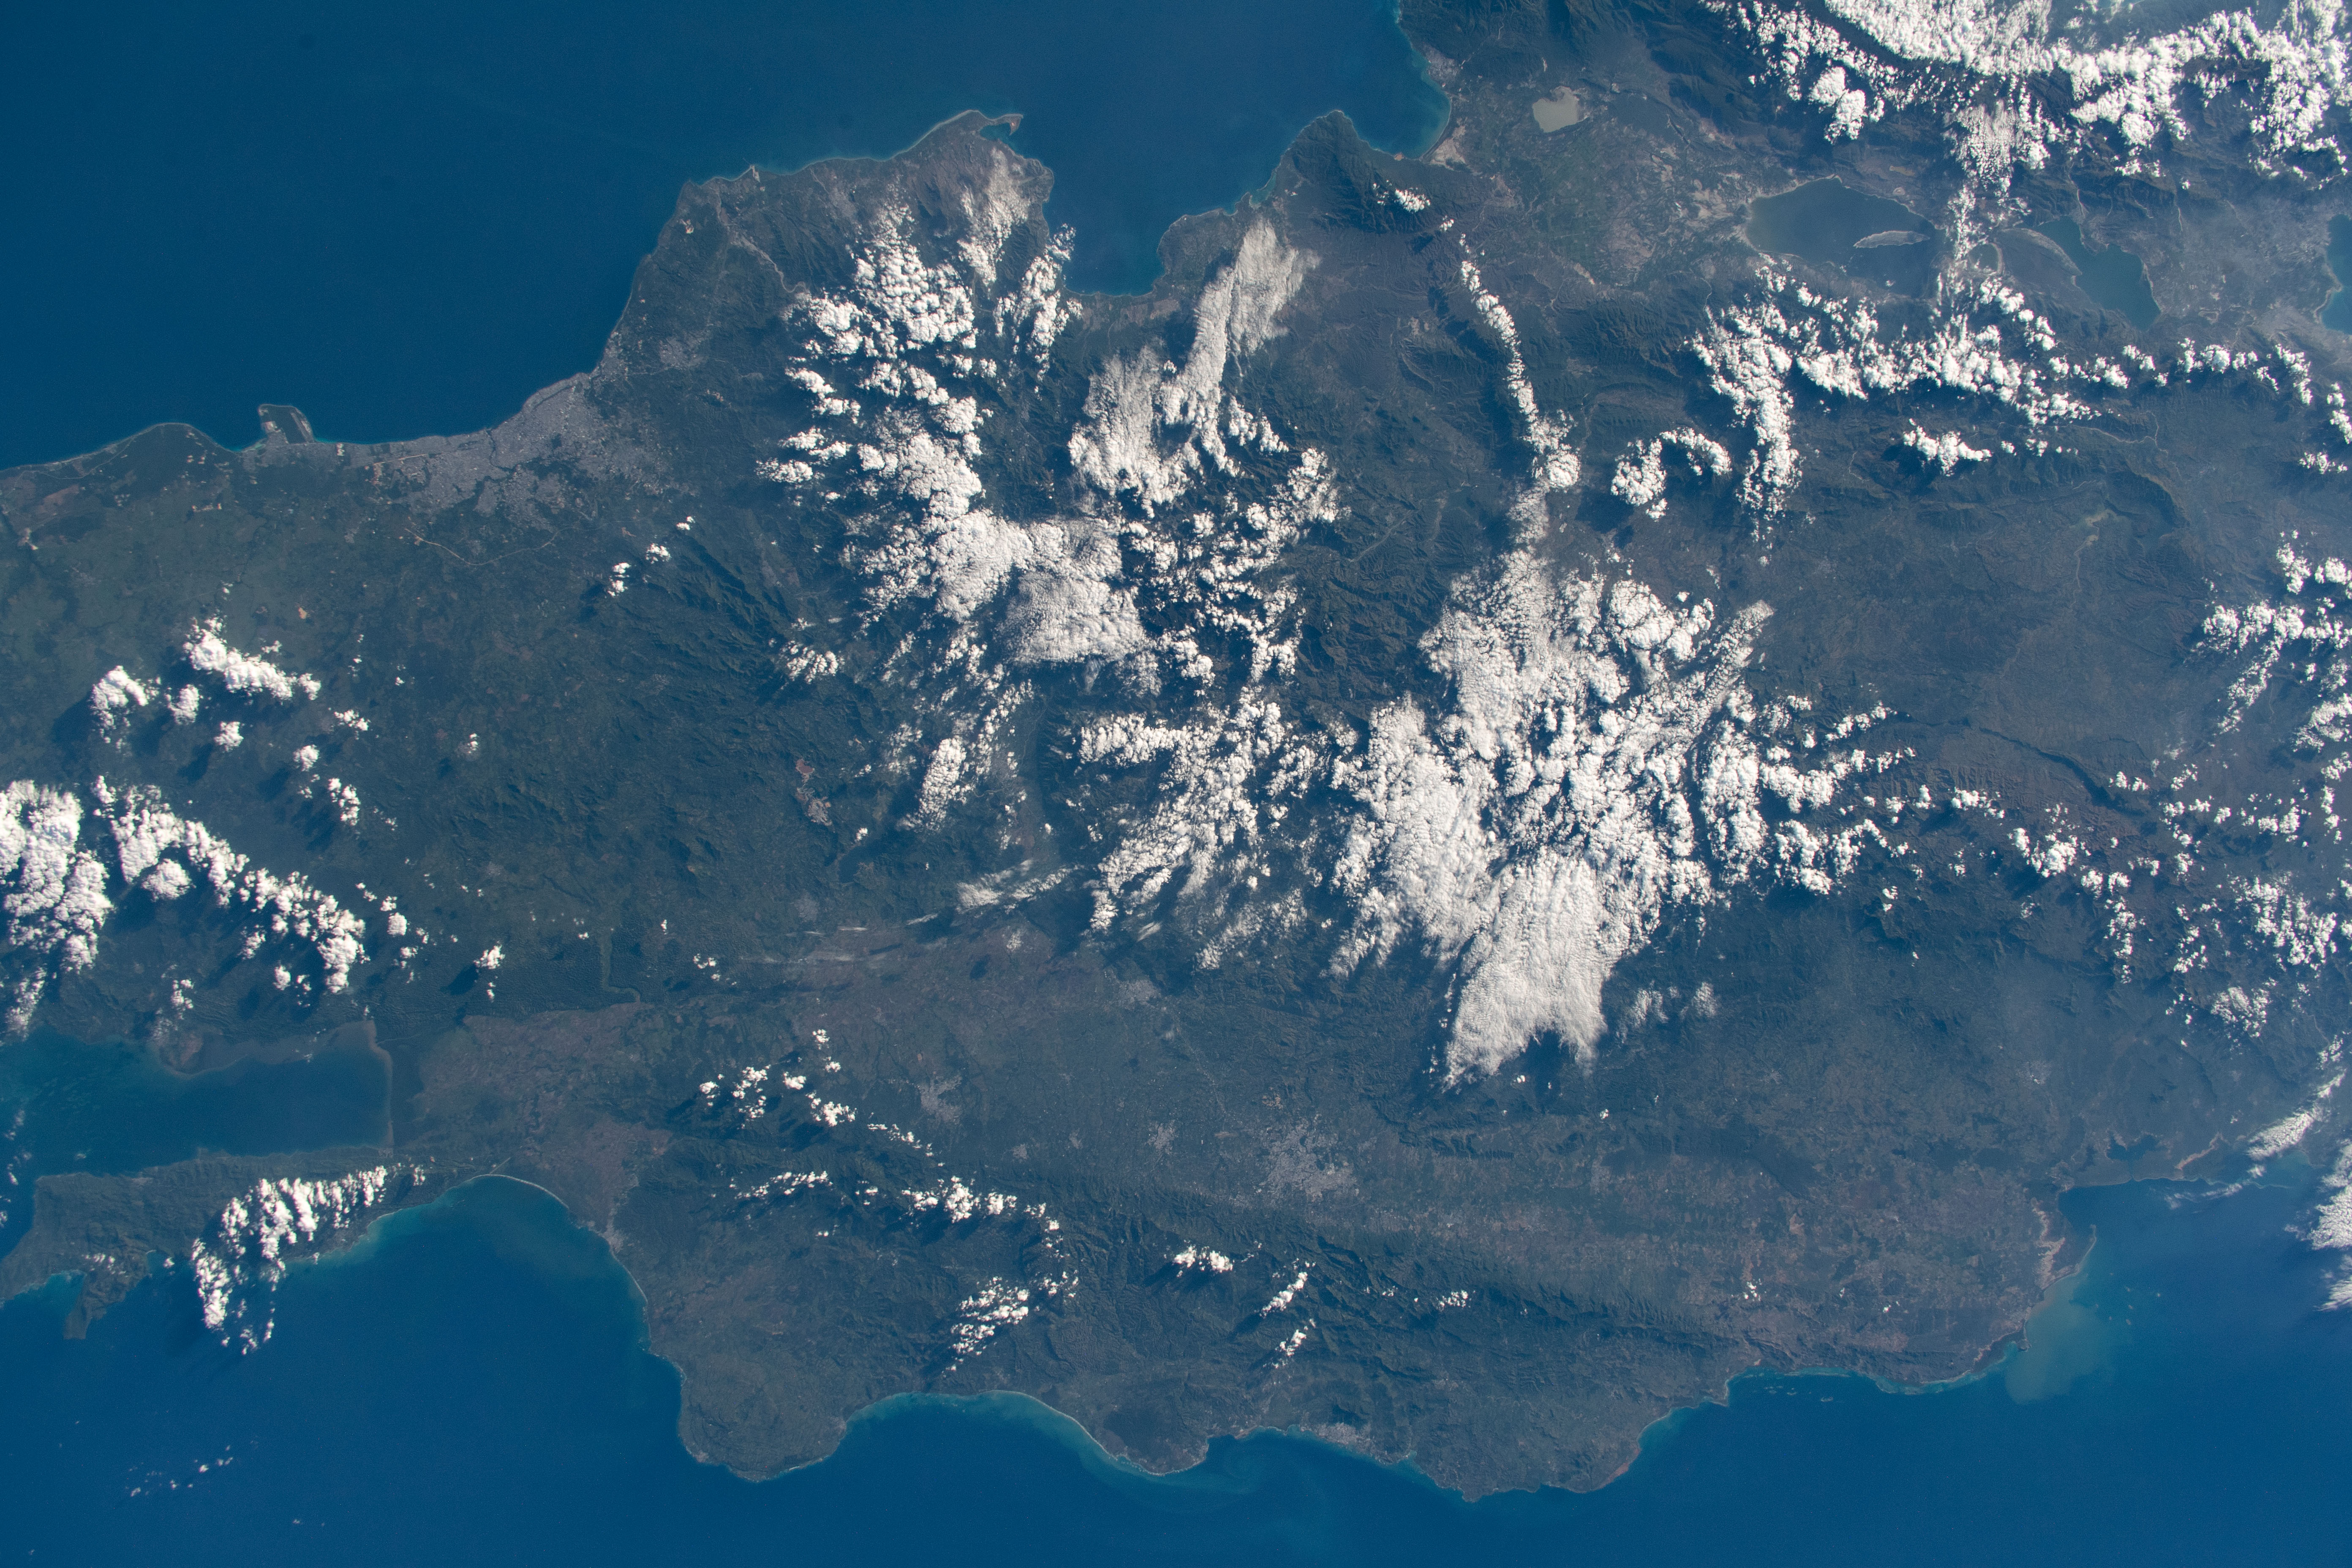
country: DOMINICAN REPUBLIC
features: DOMINICAN REPUBLIC
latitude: 19.0
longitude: -70.5
